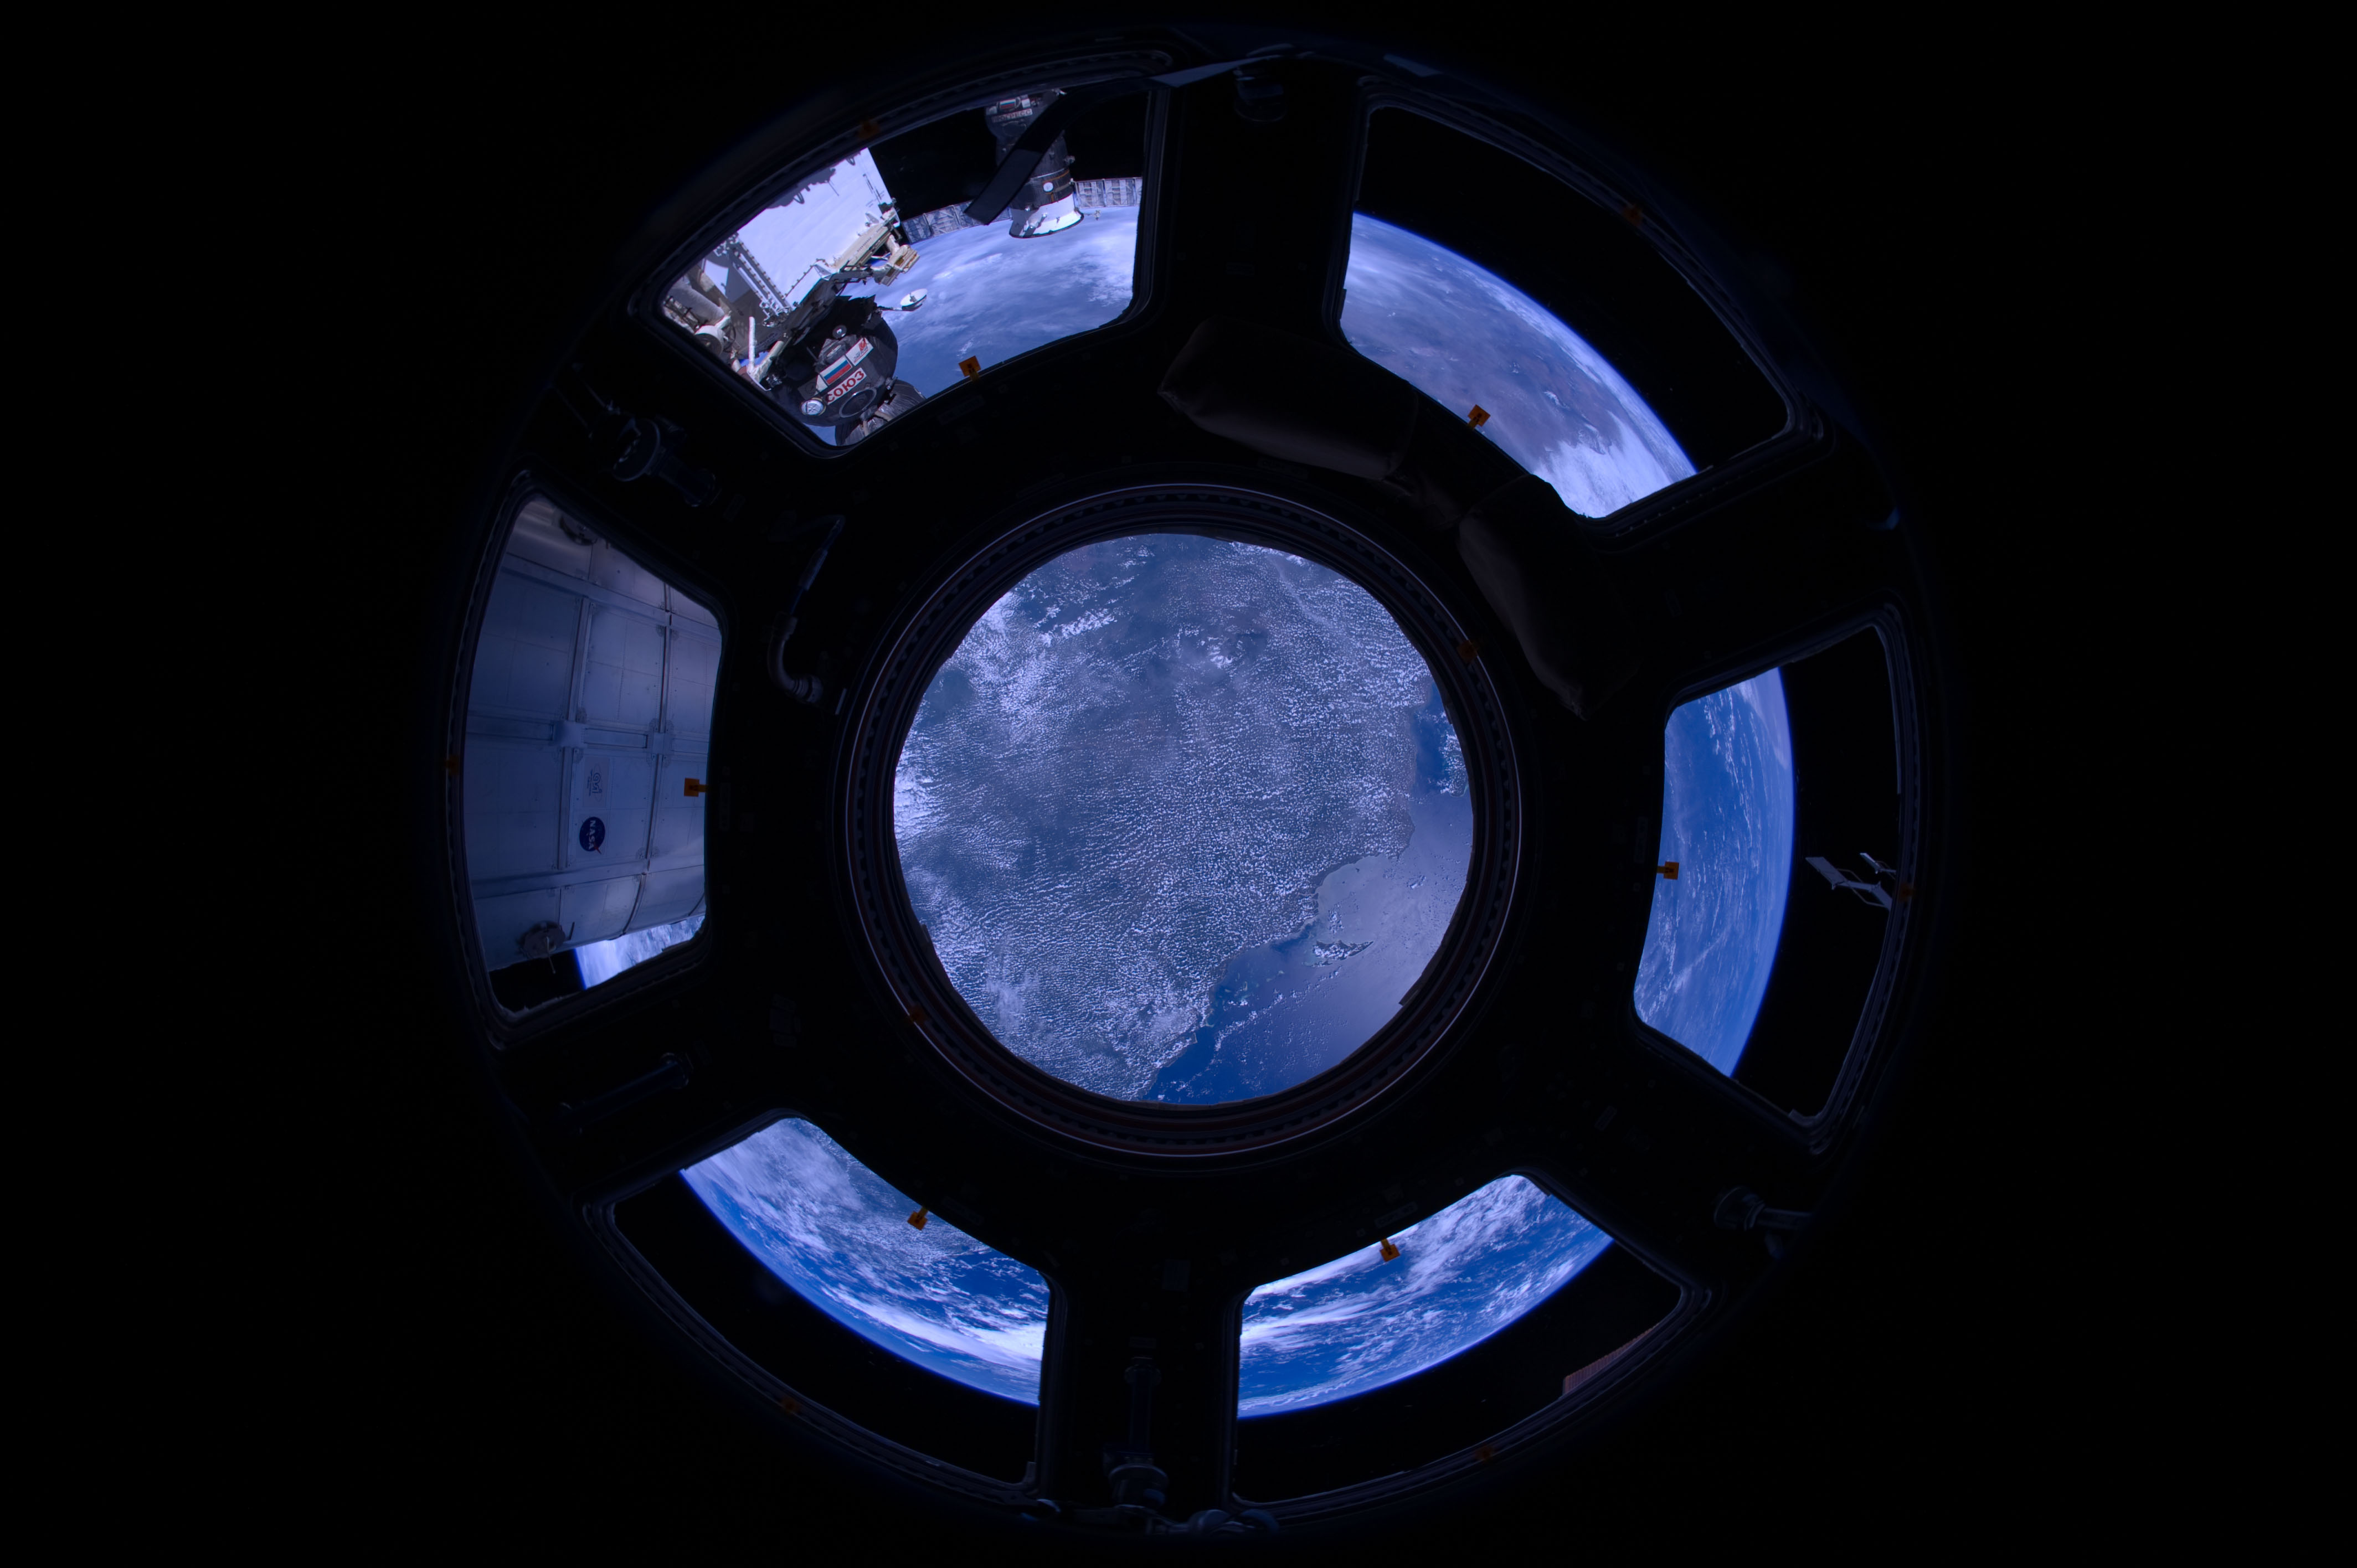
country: TANZANIA
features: RUFIJI R. DELTA, MAFIA I., ROVUMA R. DELTA
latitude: -8.0
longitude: 38.5
